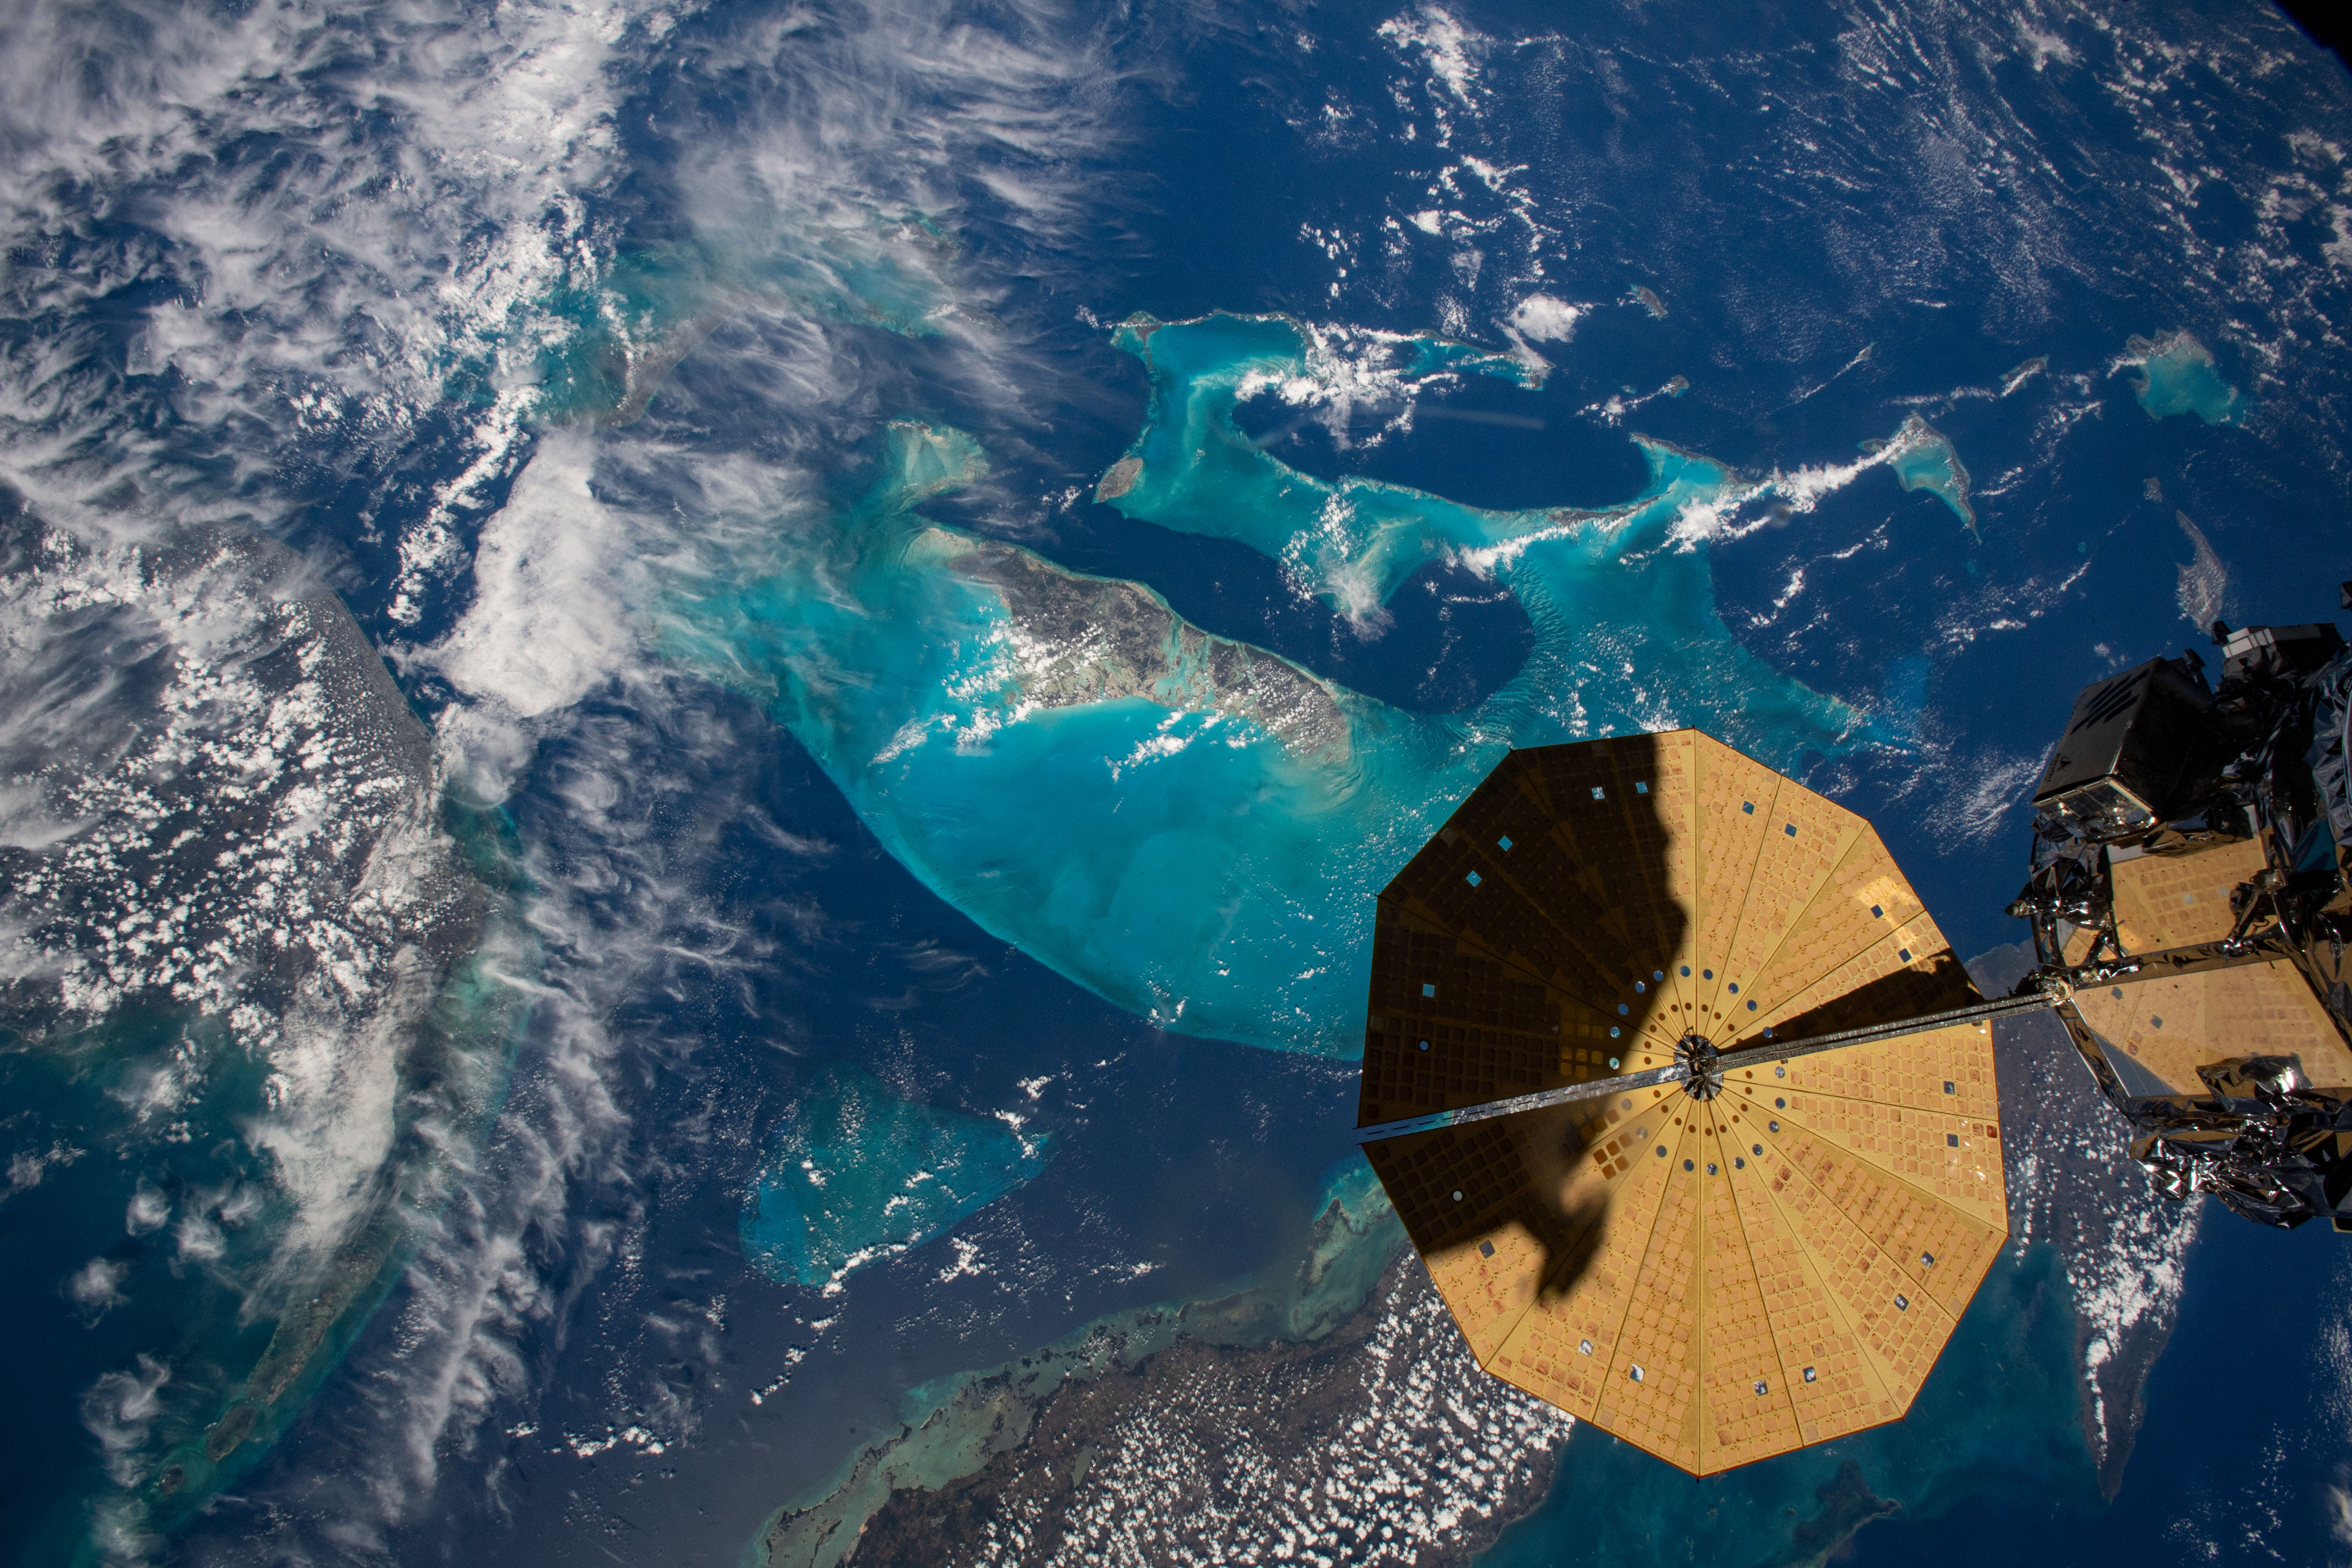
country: BAHAMAS
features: ISS, BAHAMA BANKS, STRAITS OF FLORIDA, ANDROS ISLAND, ATLANTIC OCEAN
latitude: 23.5
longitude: -77.0
